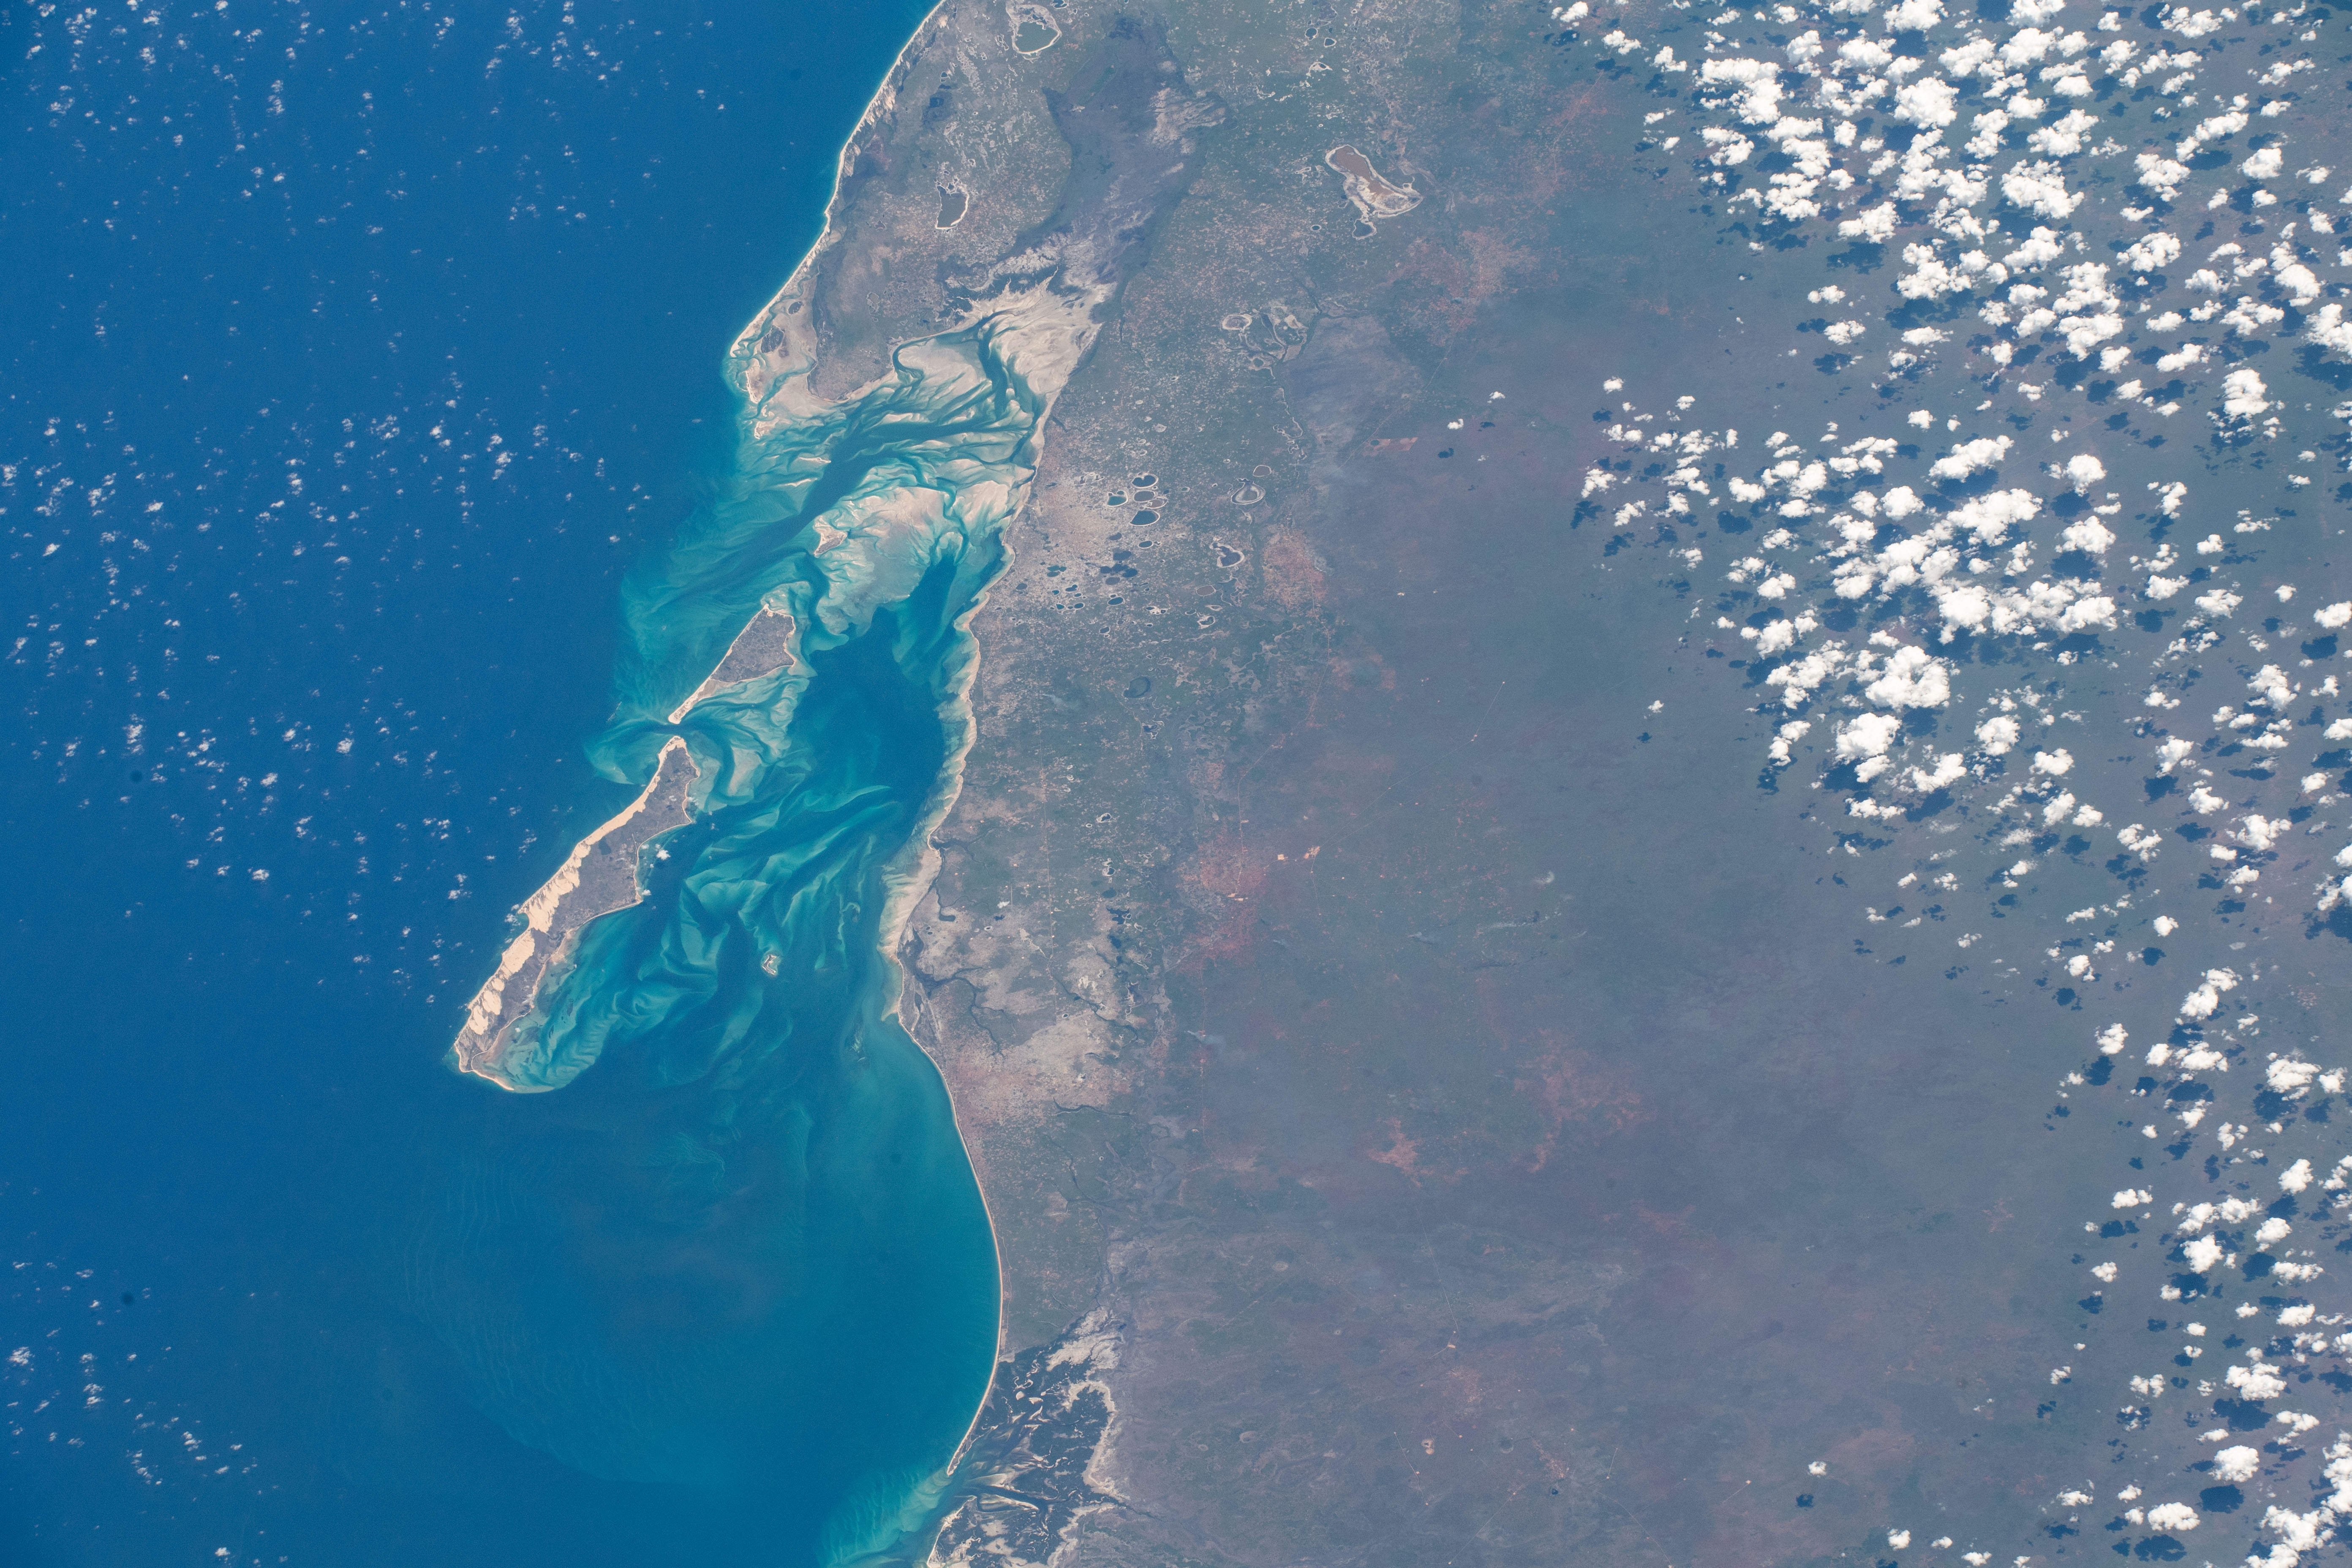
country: MOZAMBIQUE
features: ILLHA DO BAZARUTO, ILLHA MAGARUQUE, BAIA DE SOFALA, INHAMBANE
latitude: -21.9
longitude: 35.0
